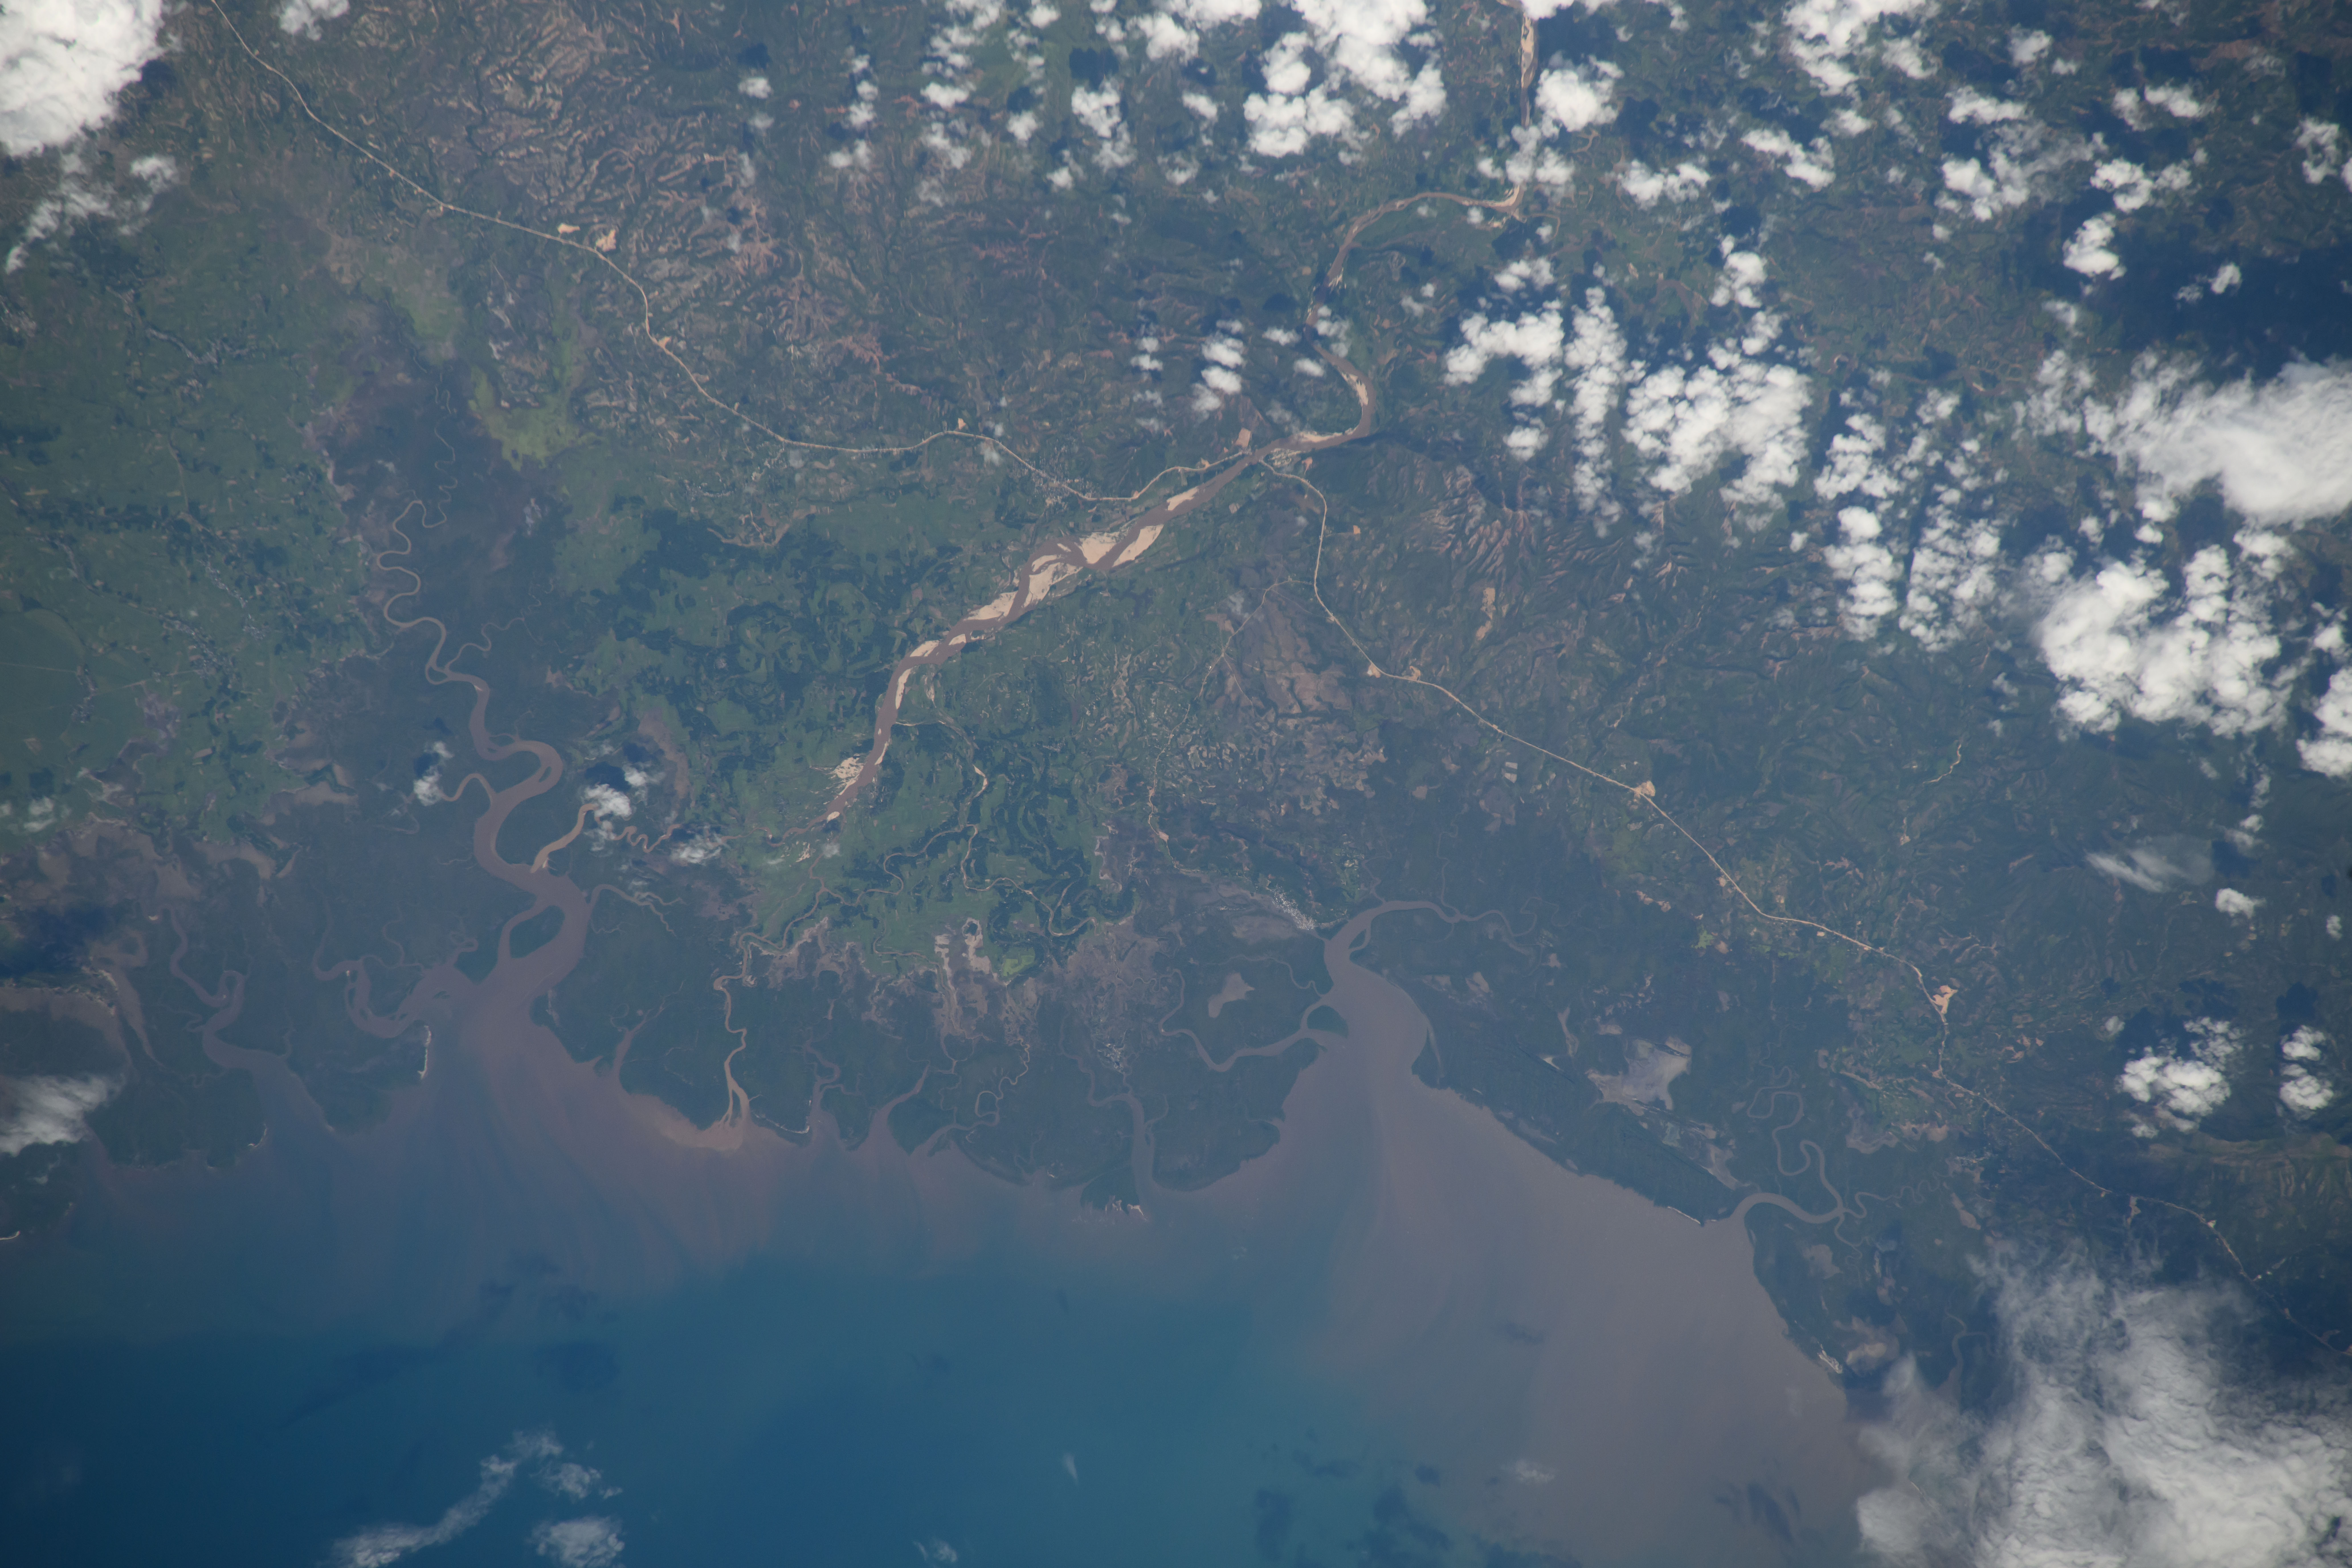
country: MADAGASCAR
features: FLOODING, ANDRANOMENA
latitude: -13.3
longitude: 48.9
